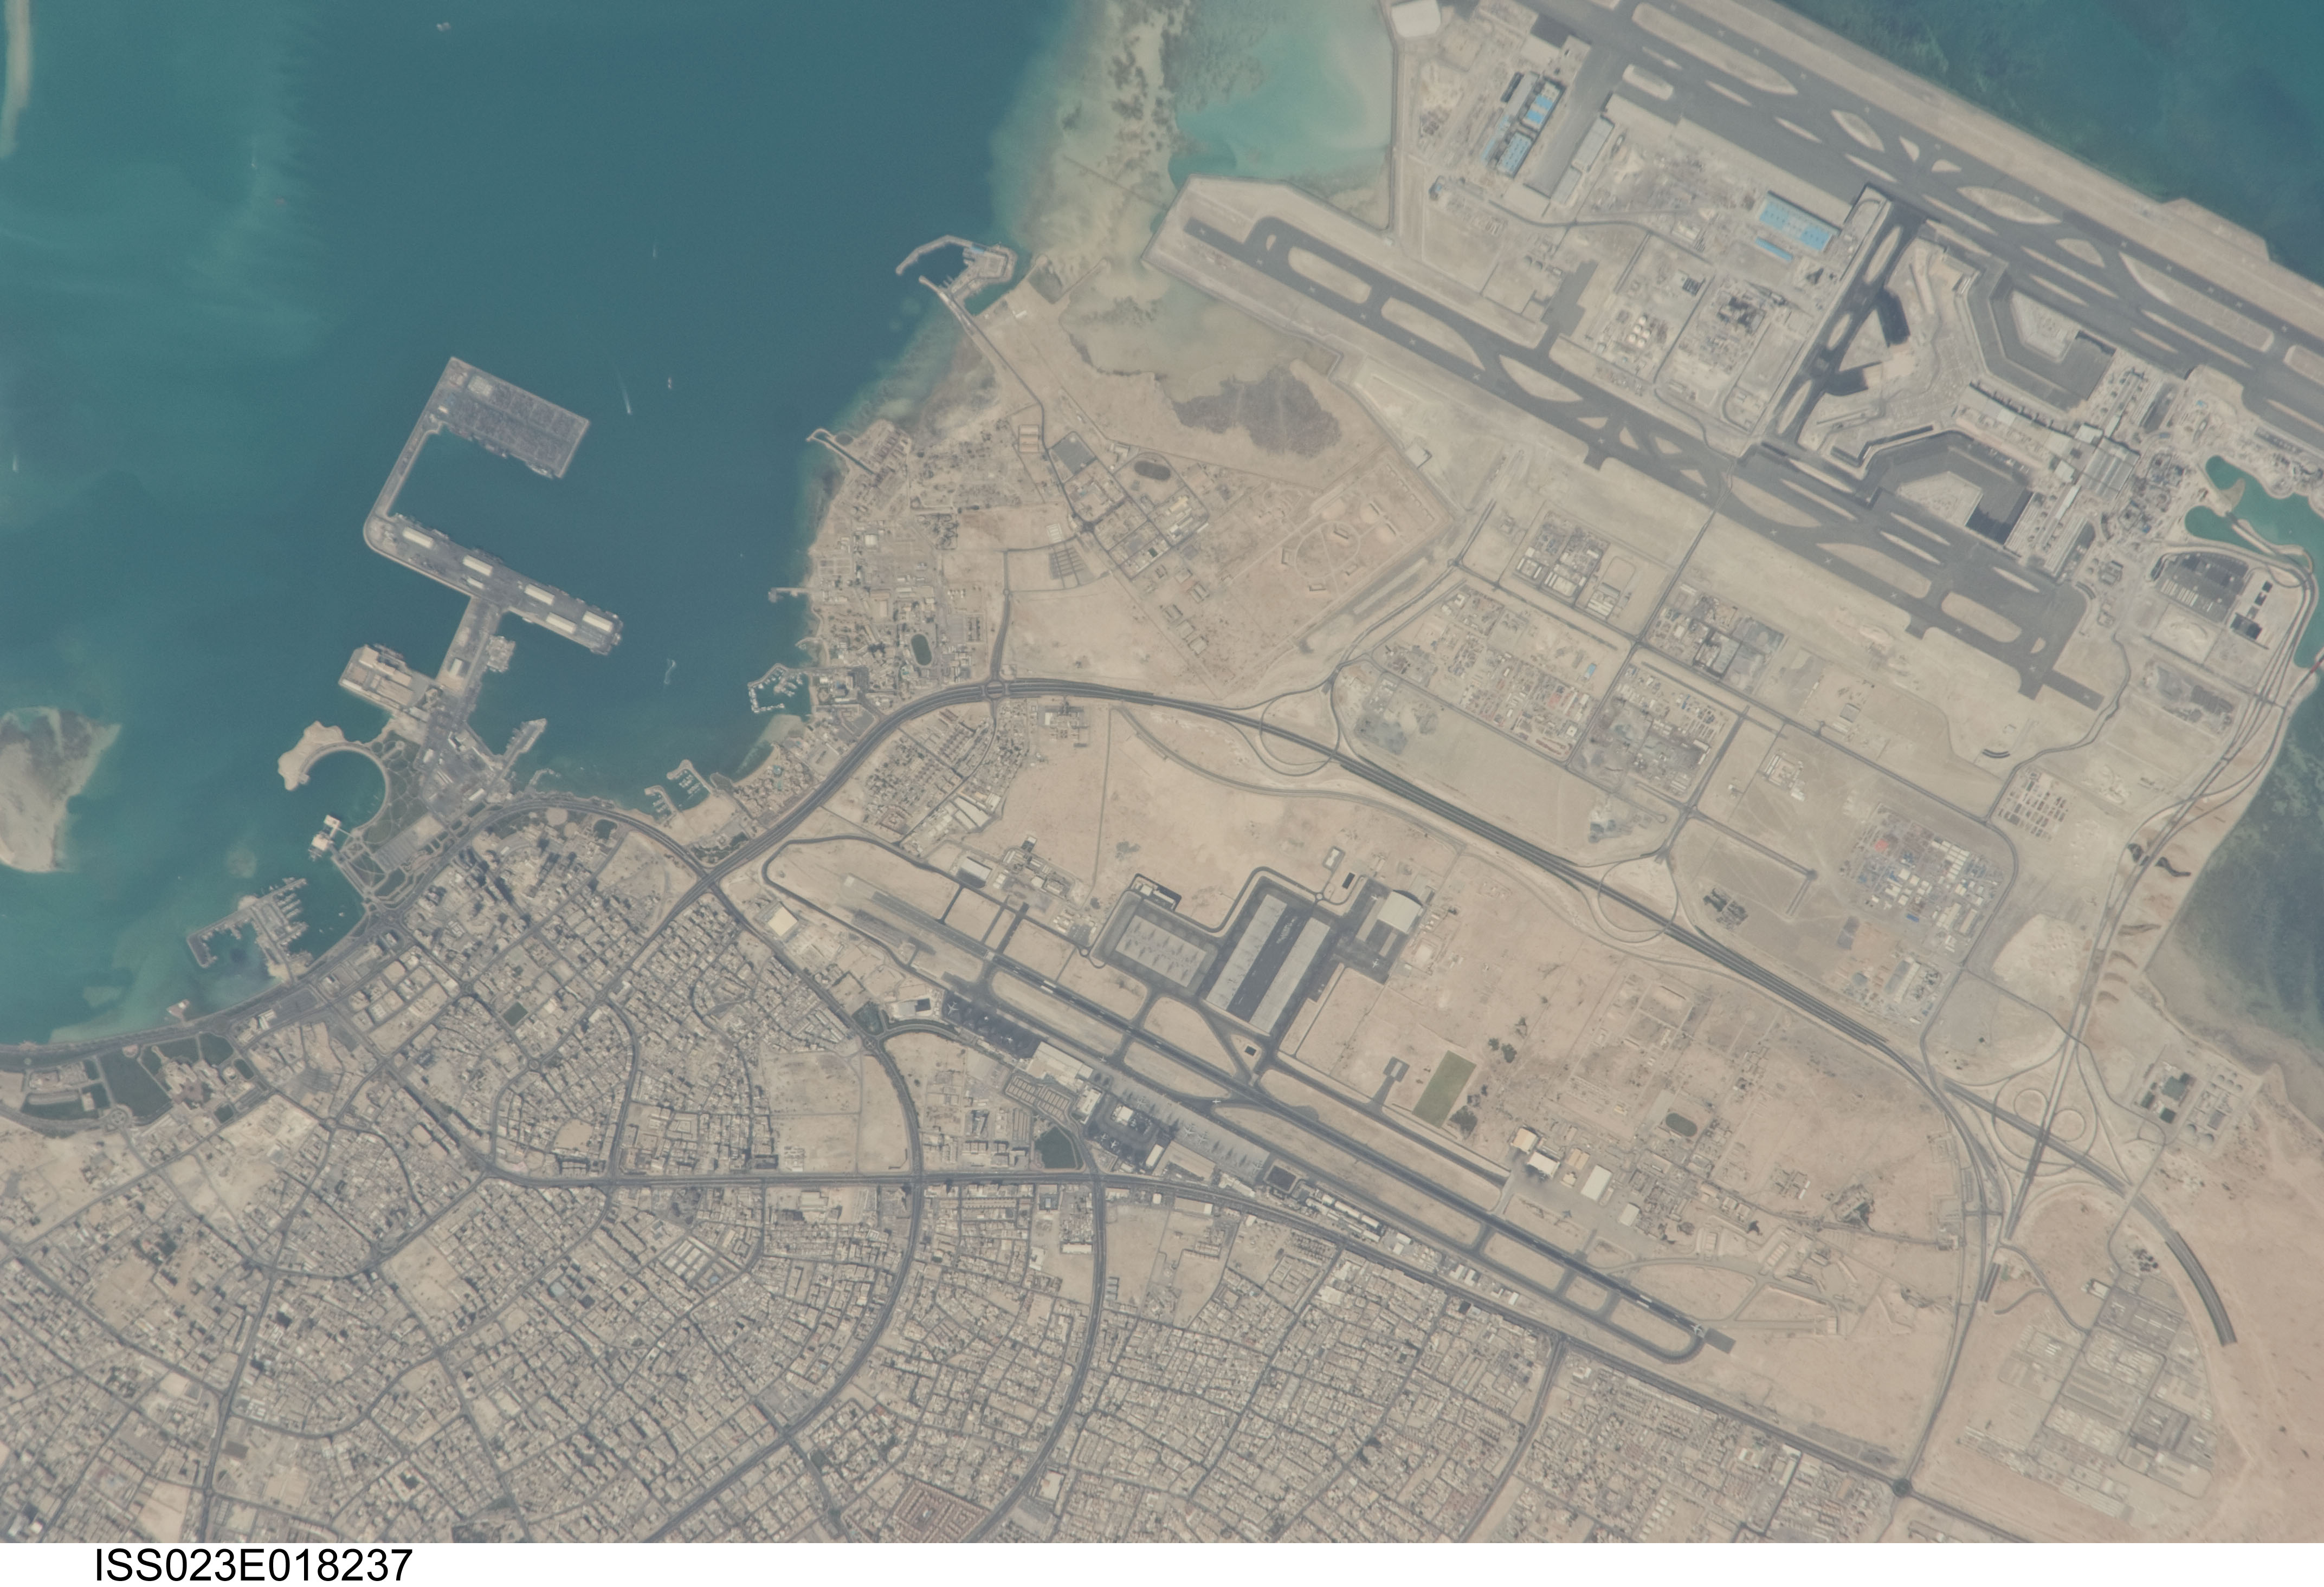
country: QATAR
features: DOHA, PORT, URBAN AREAS, AIRPORTS
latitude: 25.3
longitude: 51.6
